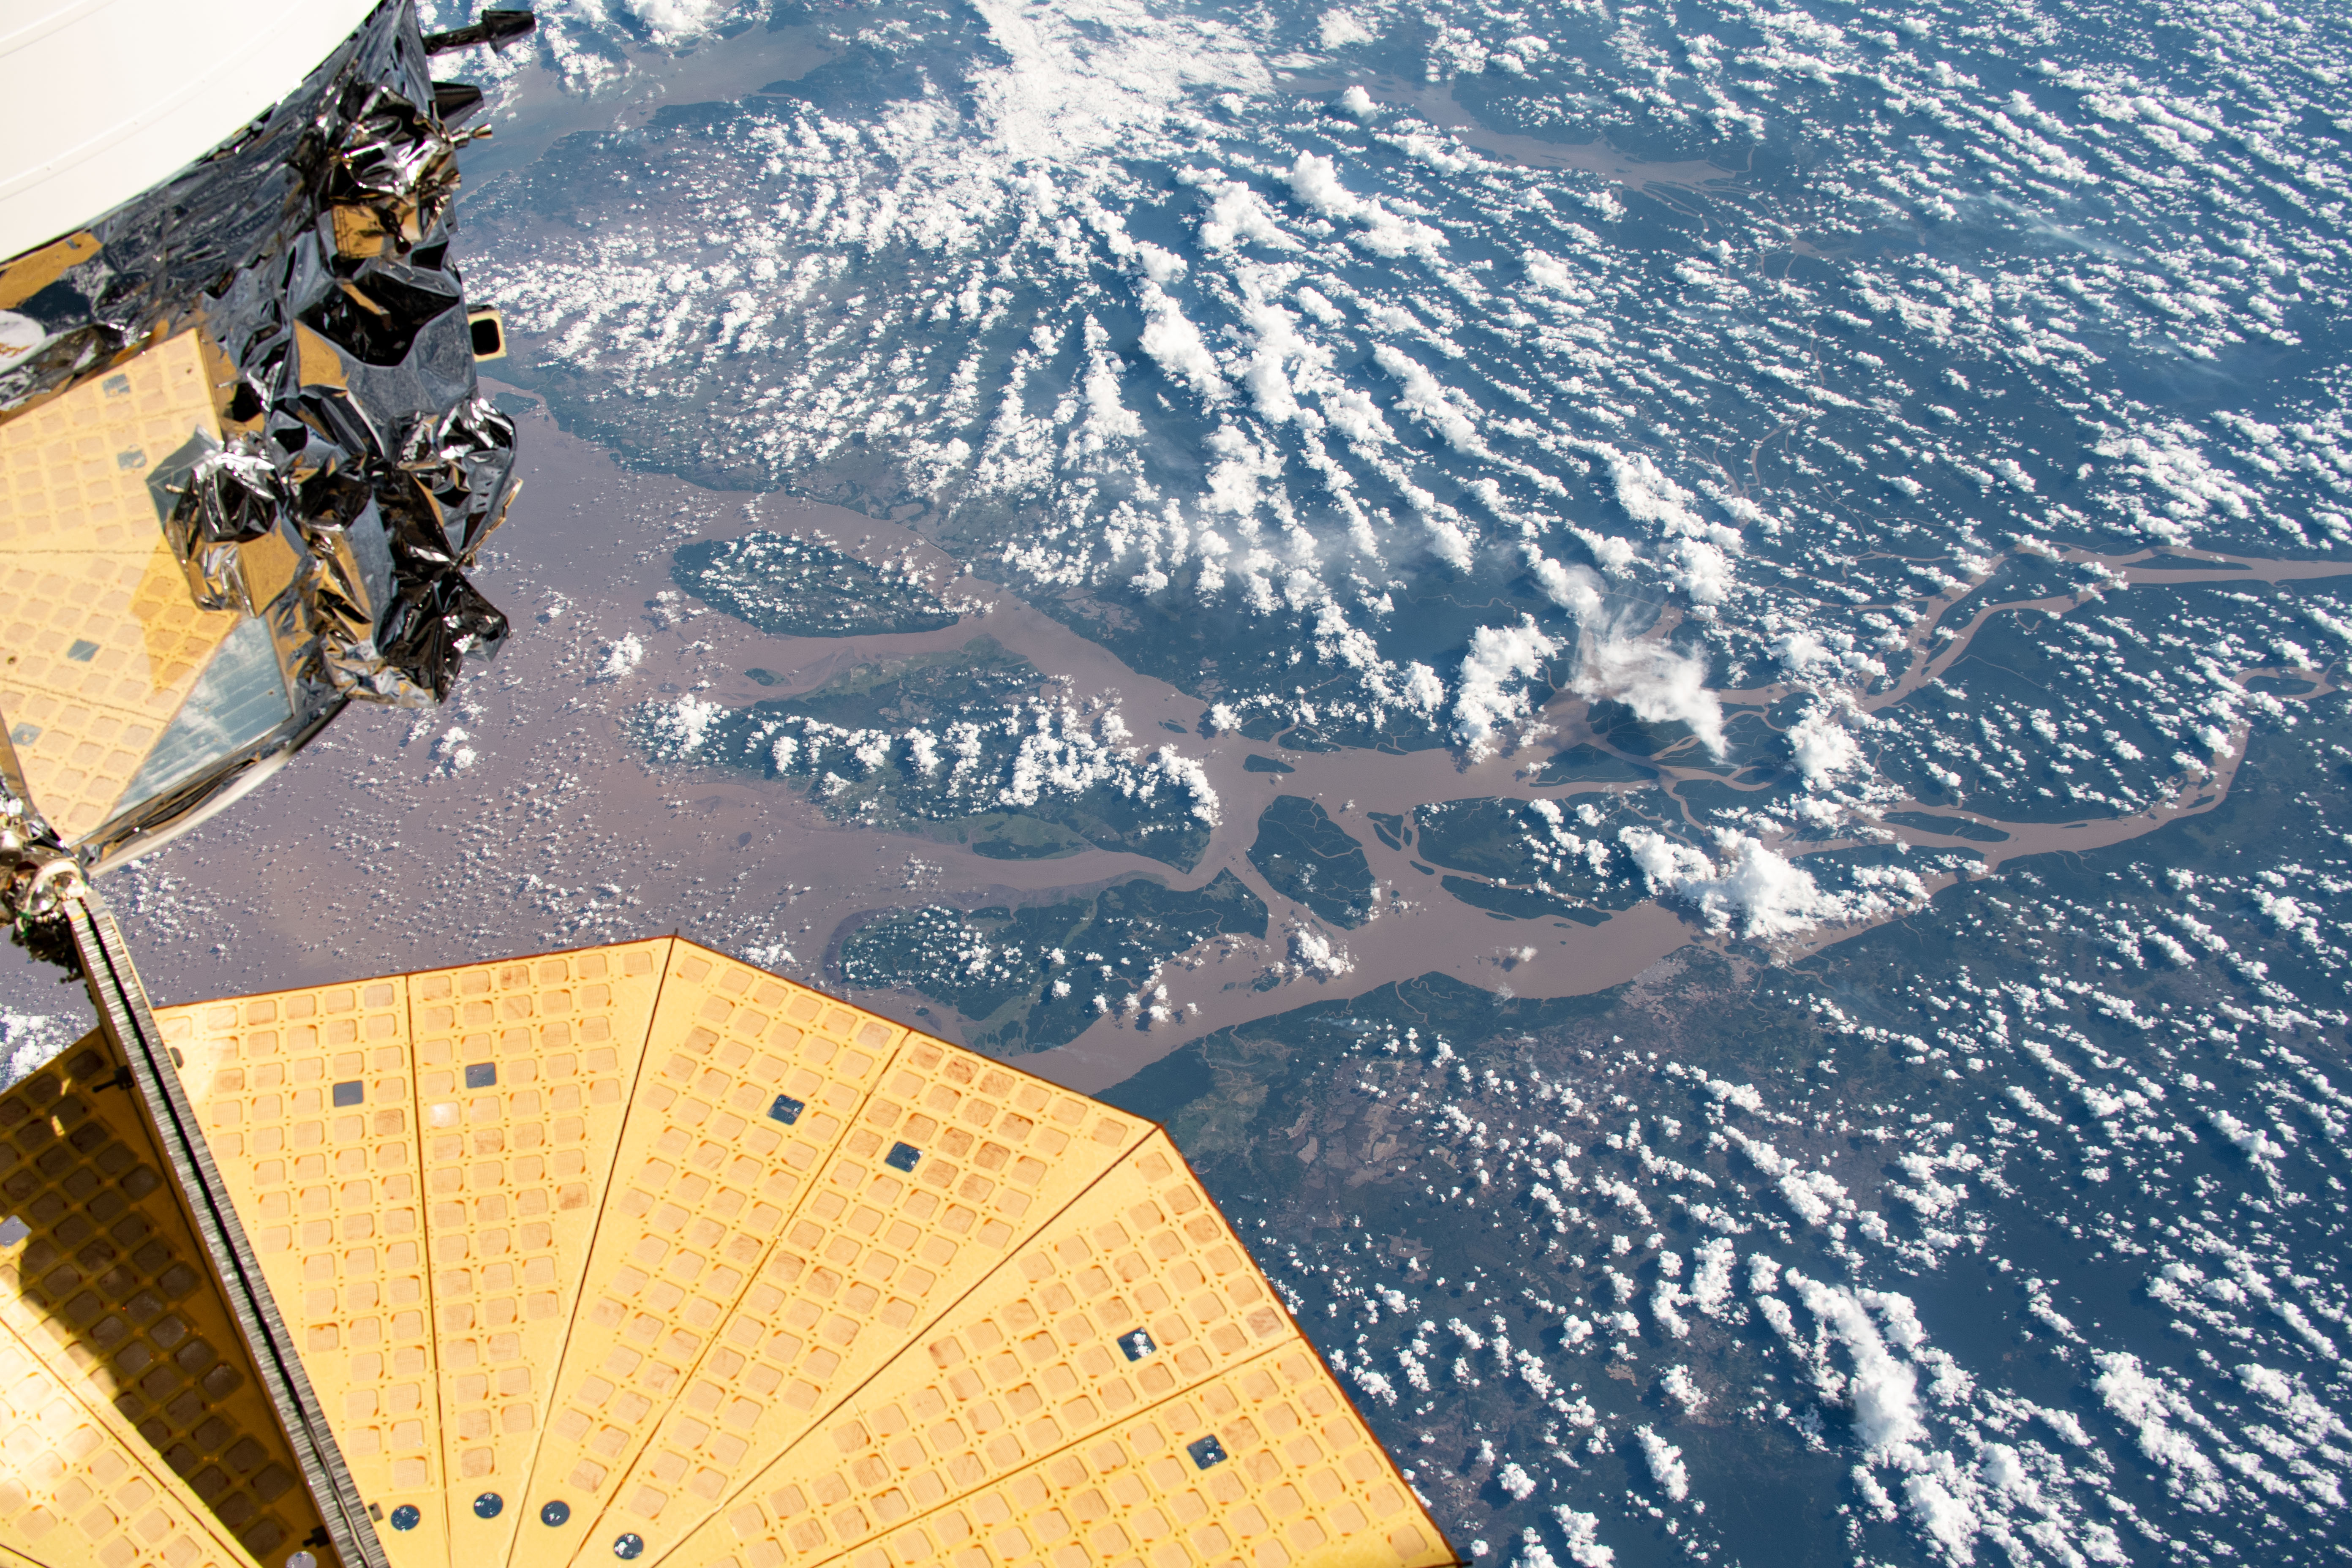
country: BRAZIL
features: RIO AMAZONAS, CANAL DO JURUPARI
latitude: 0.0
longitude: -50.0
